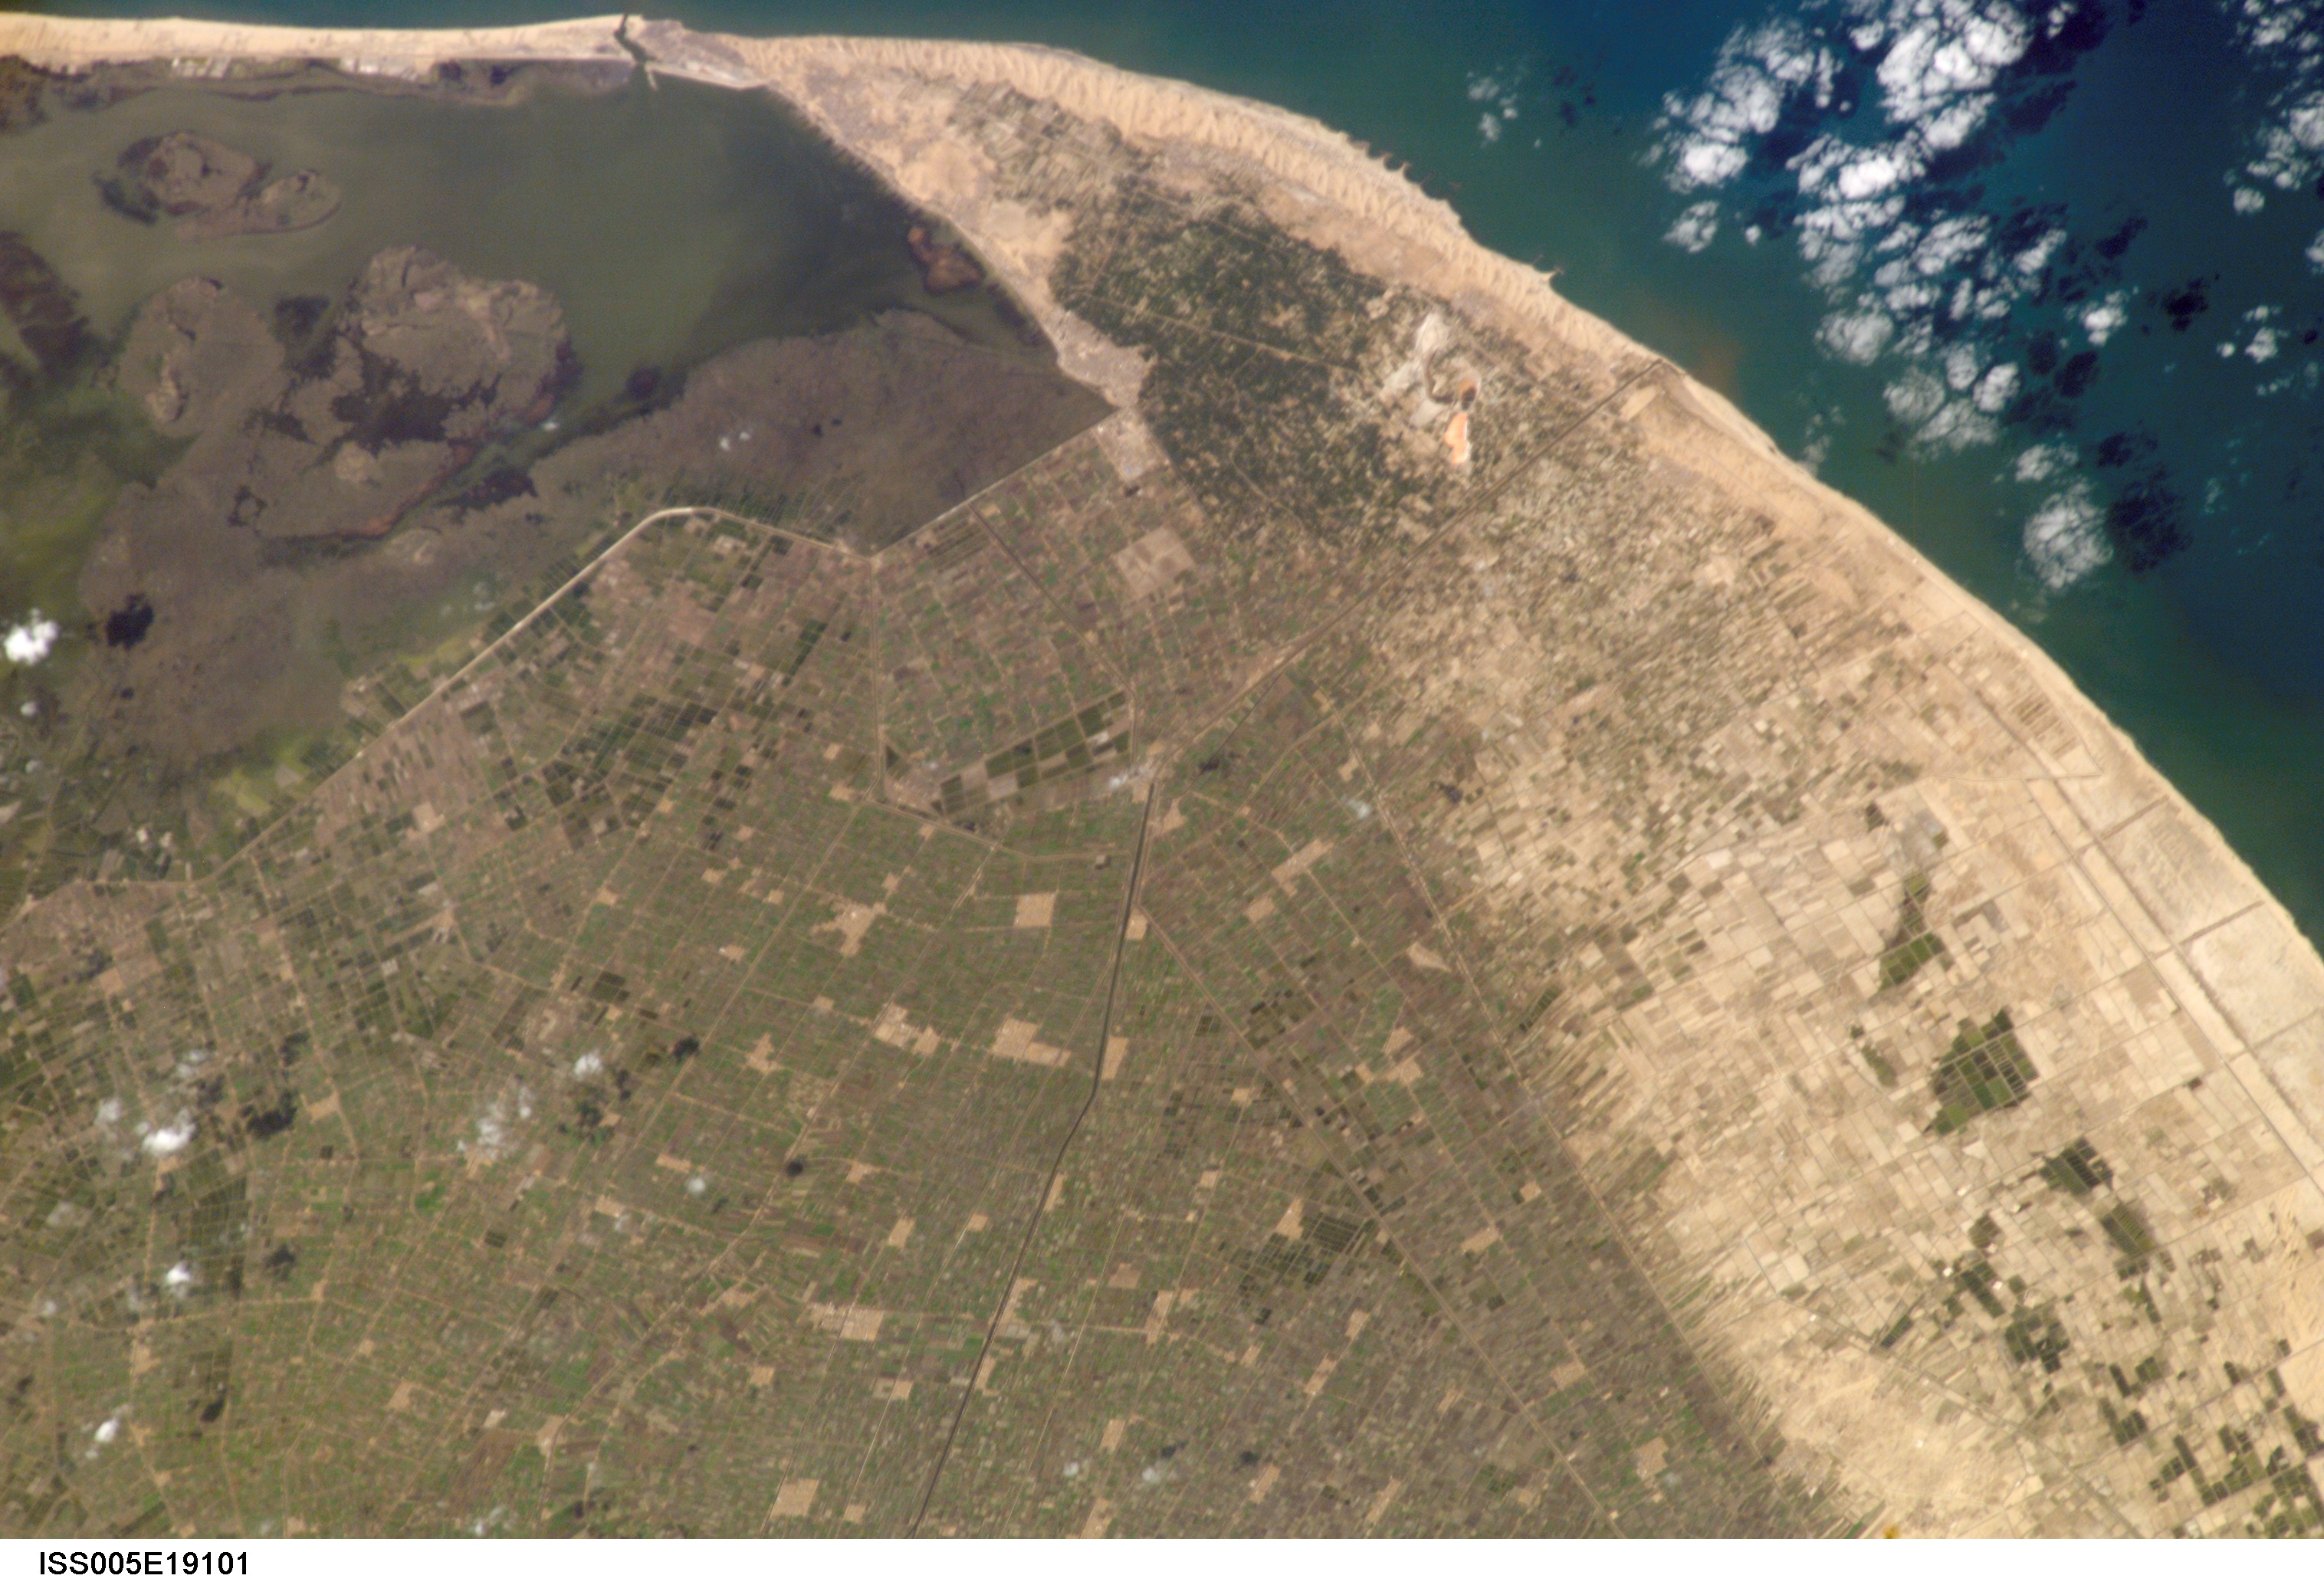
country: EGYPT
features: DELTA AGR., COASTAL LAKES
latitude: 31.4
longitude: 31.0
